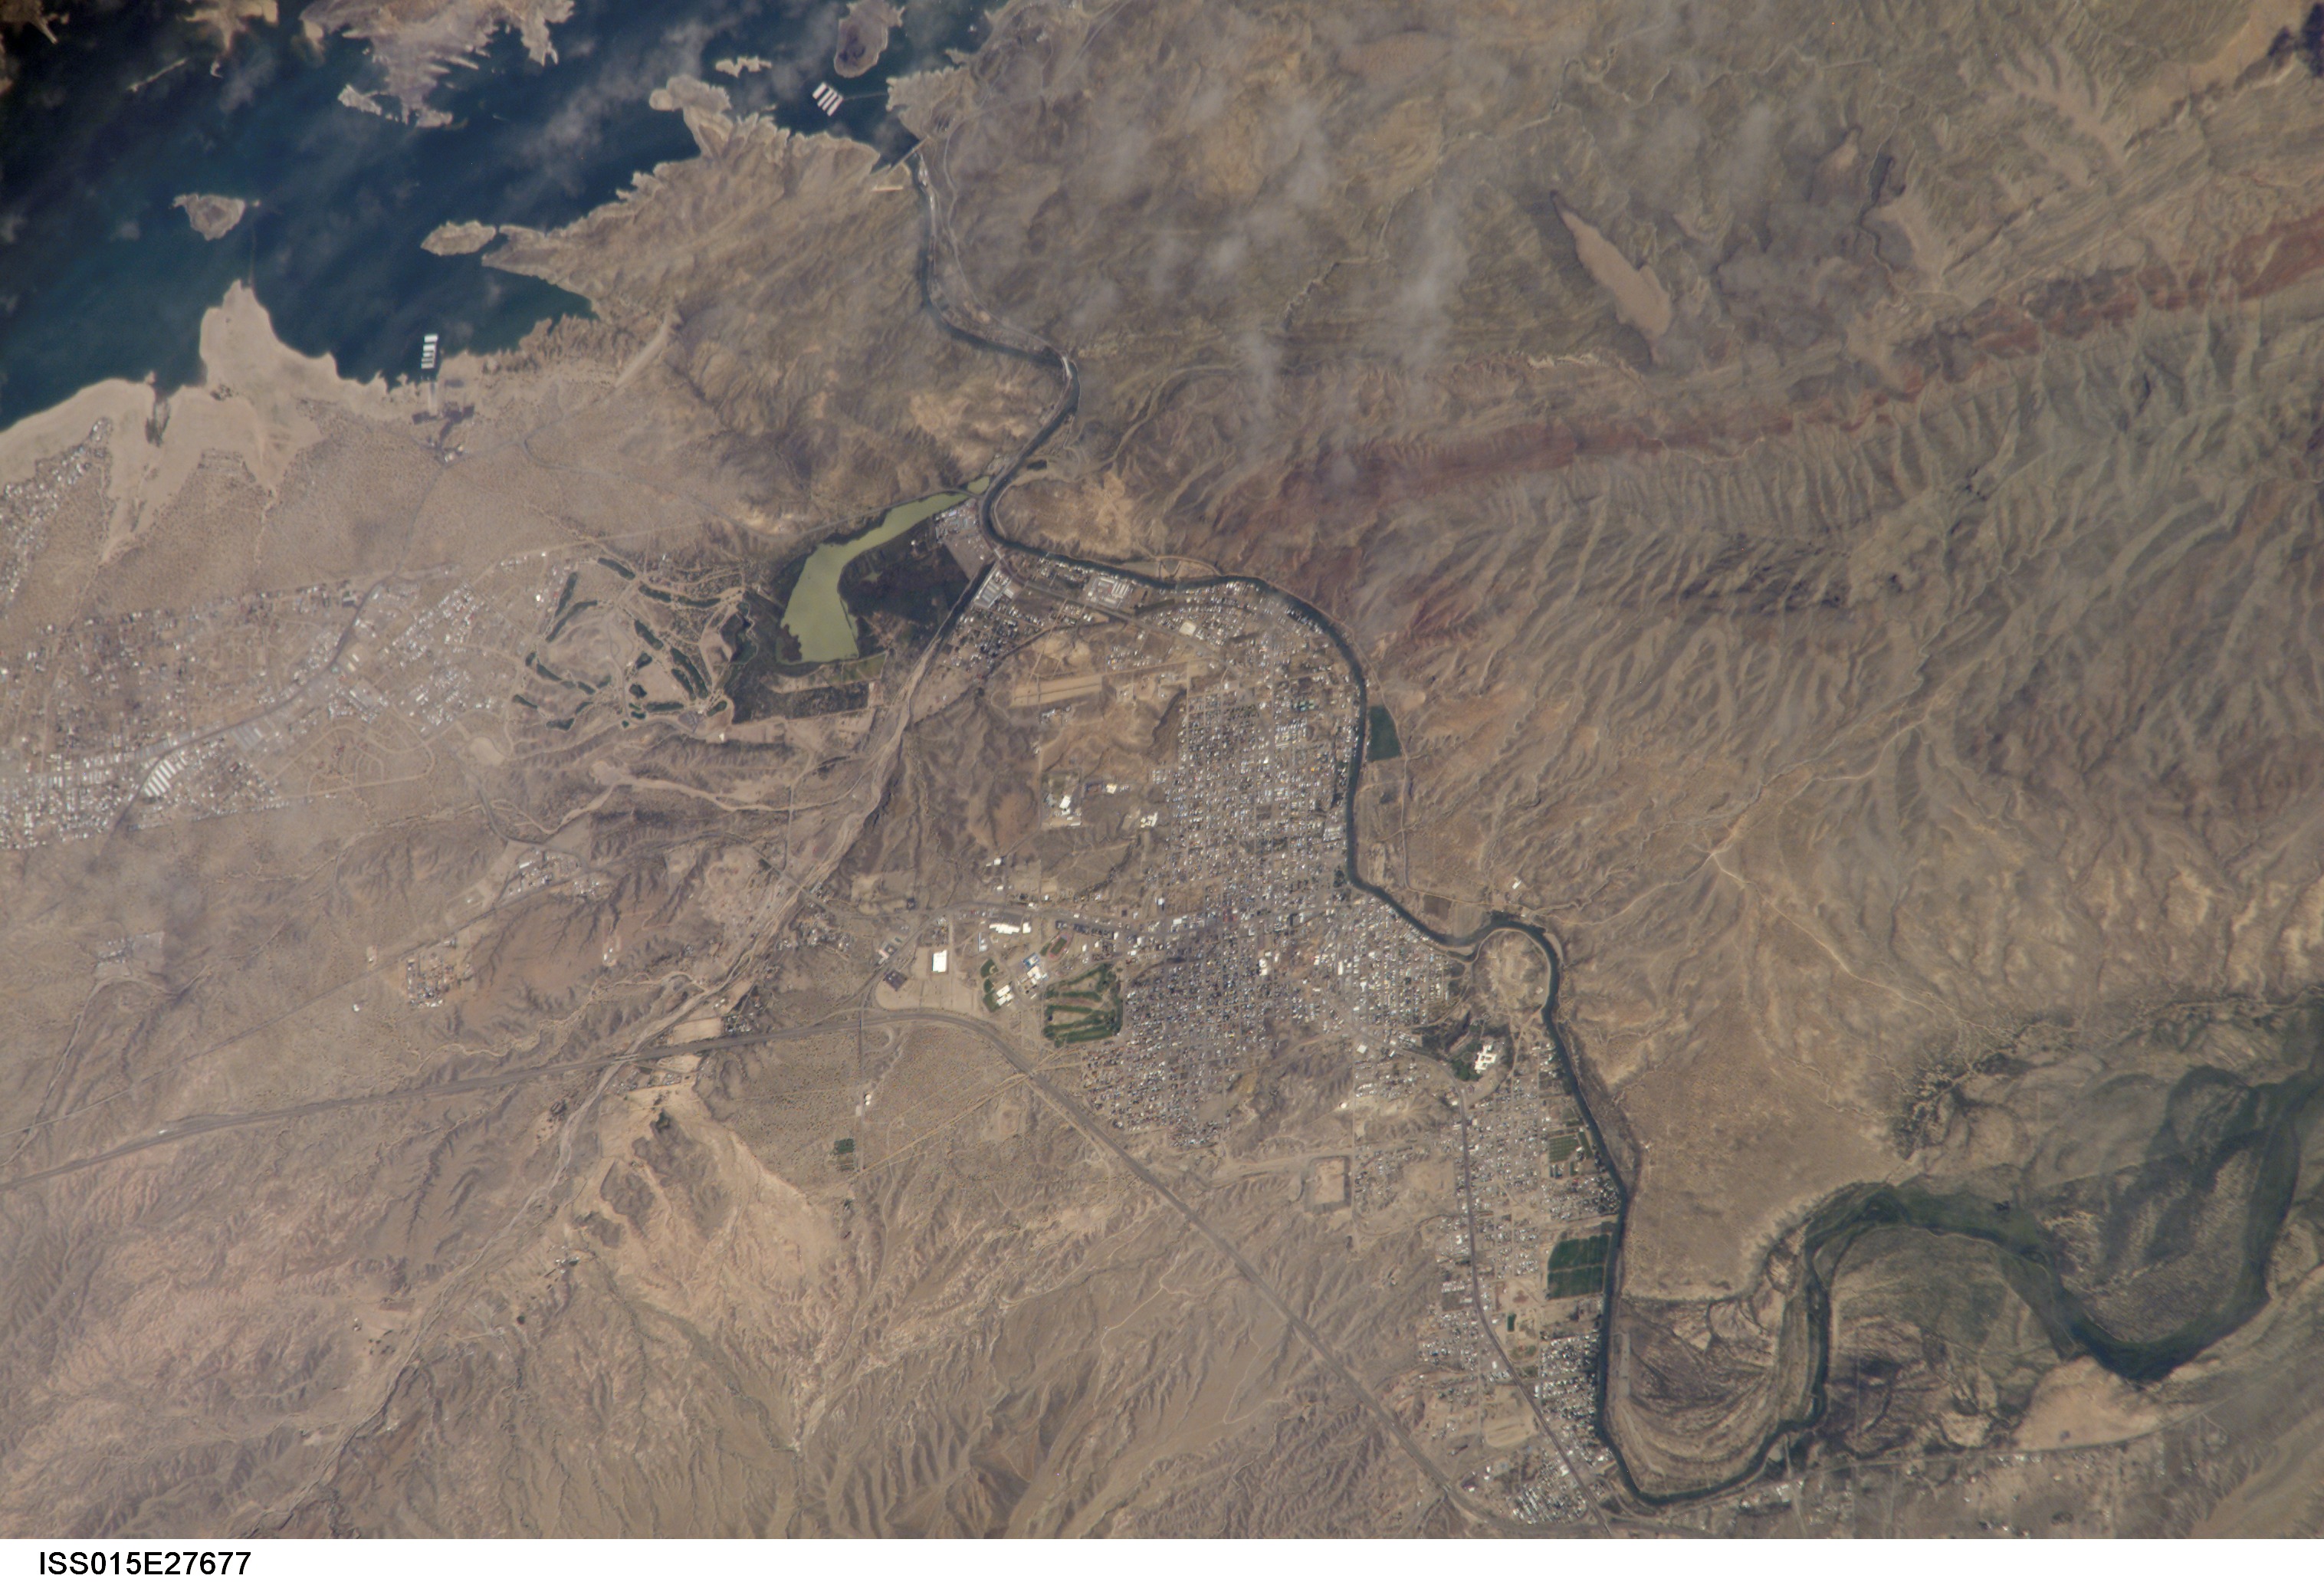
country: USA-NEW MEXICO
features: TRUTH OR CONSEQUENCES, R., RES.
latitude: 33.1
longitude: -107.2
